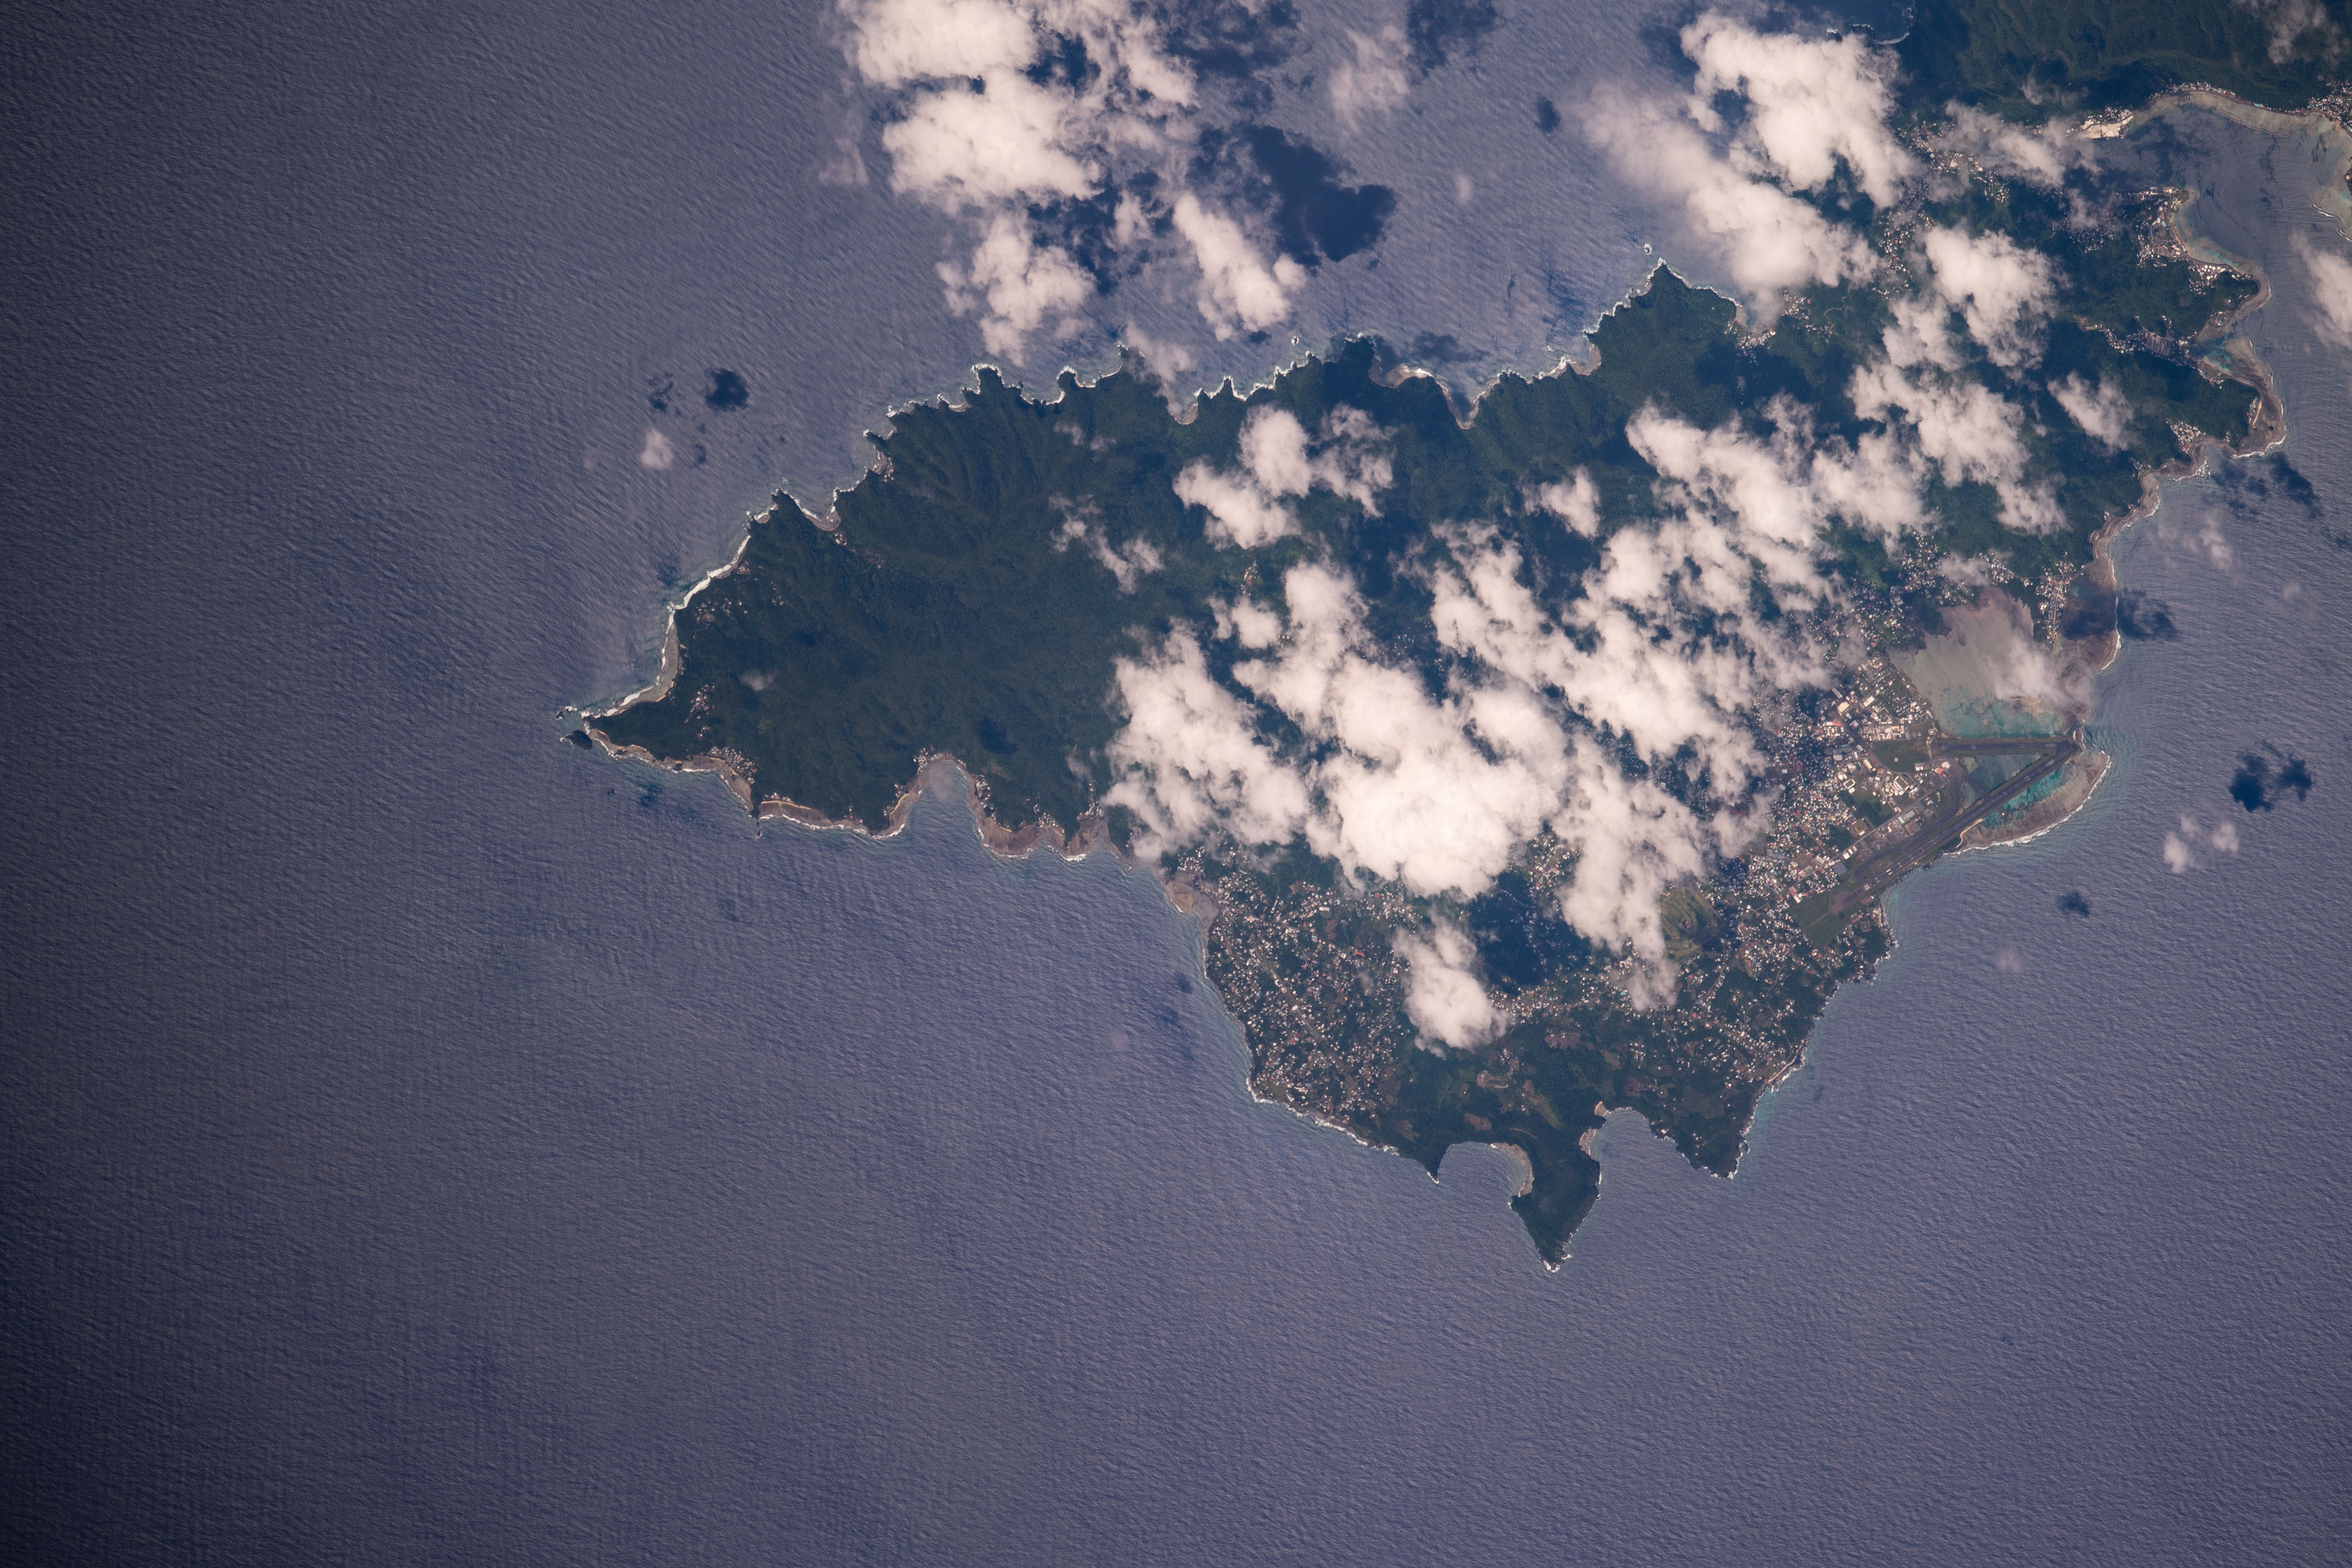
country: SAMOA ISLANDS
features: AMERICAN SAMOA
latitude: -14.3
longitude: -170.8
